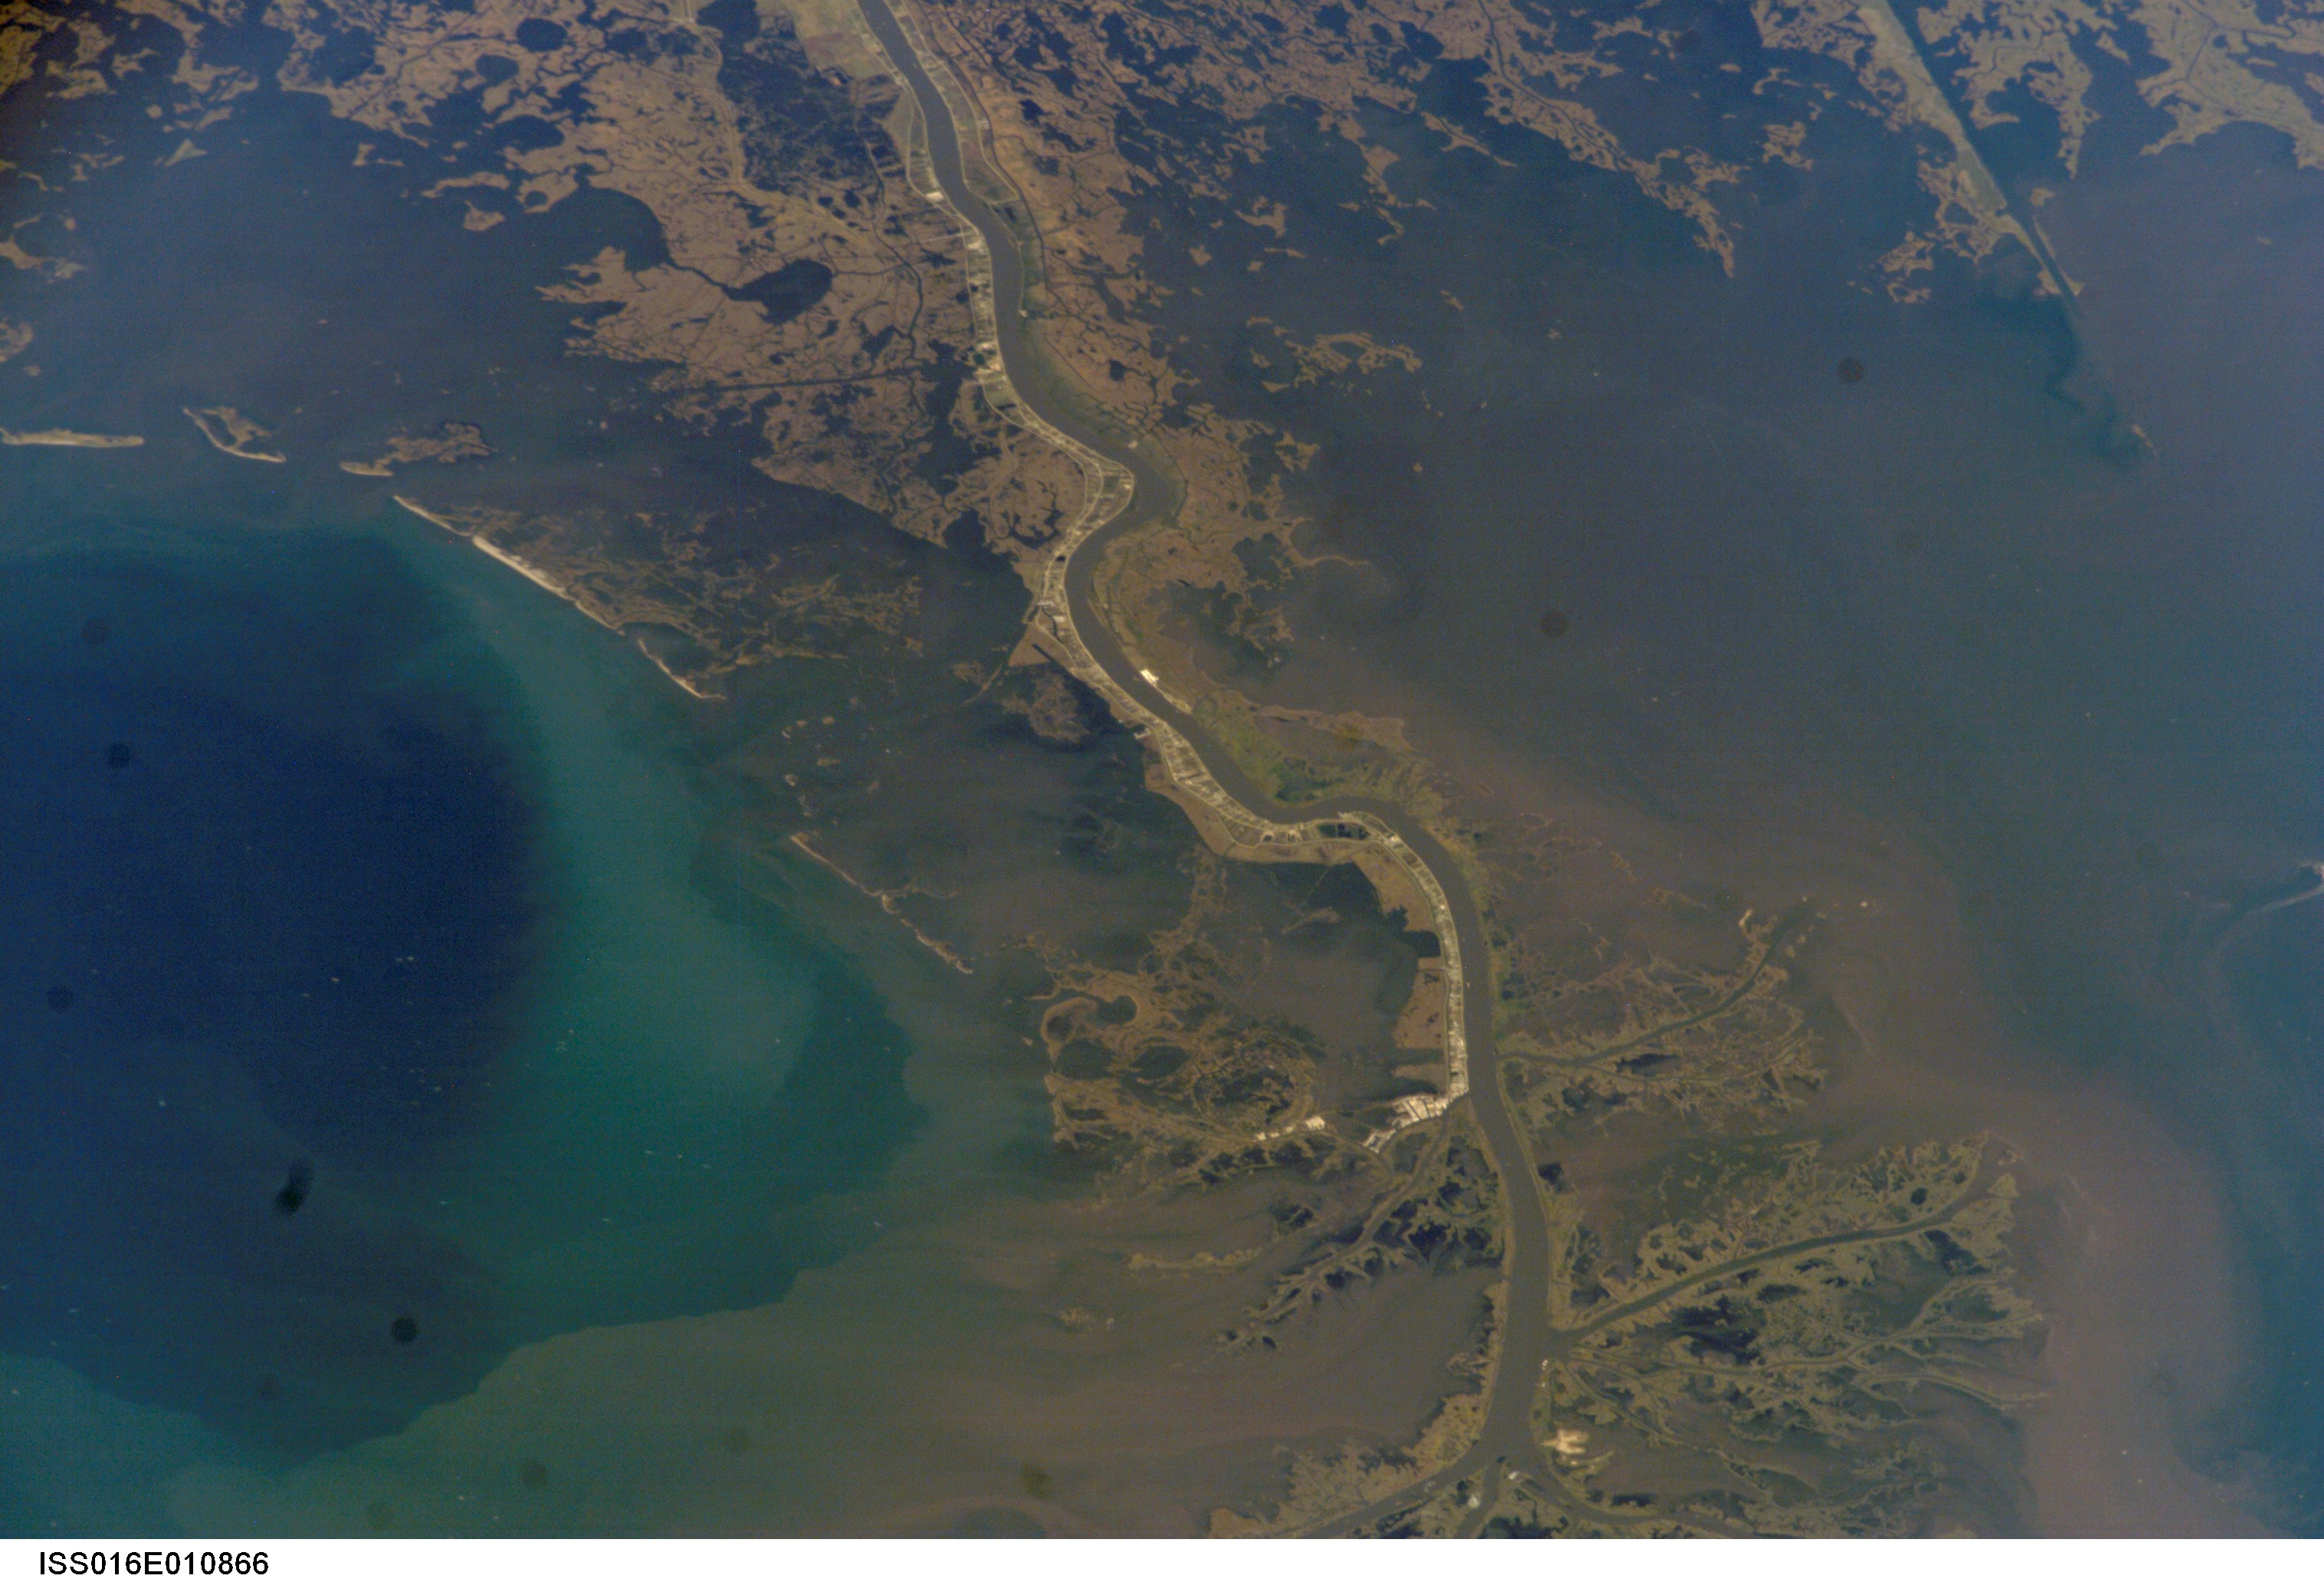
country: USA-LOUISIANA
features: MISSISSIPPI R. DELTA, SEDIMENT
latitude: 29.5
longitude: -89.5
